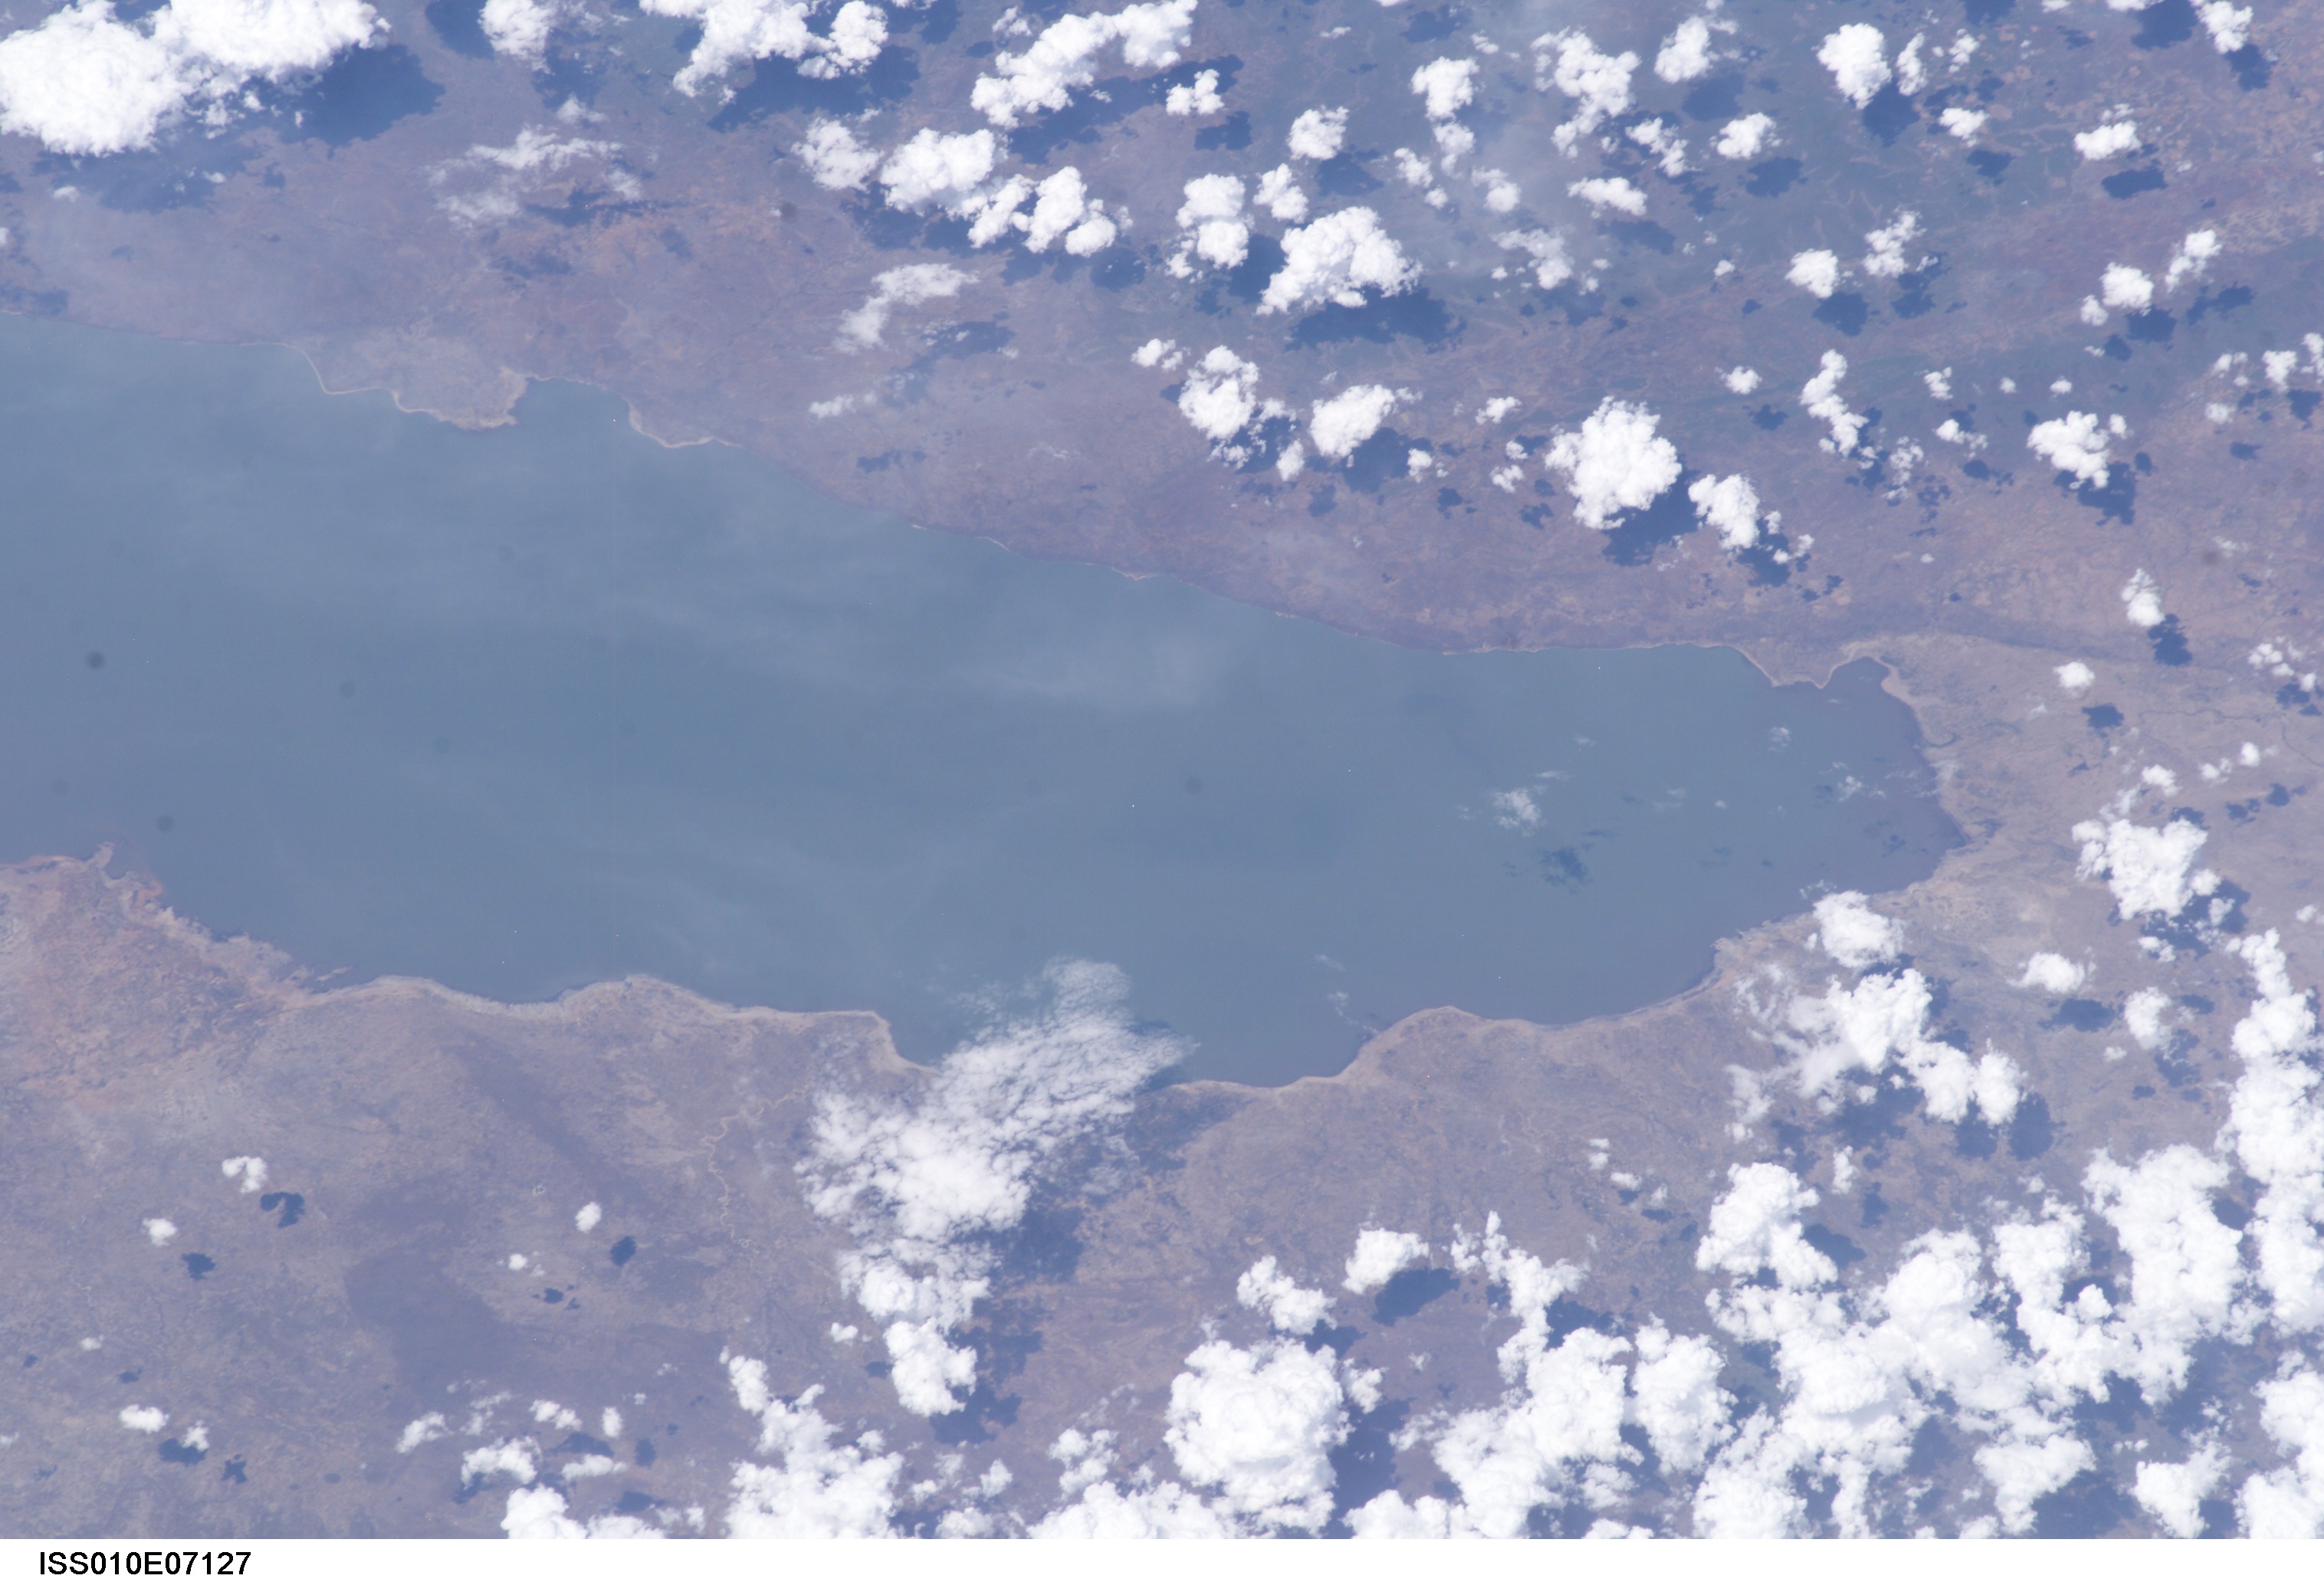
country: TANZANIA
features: LAKE RUKWA, FOR.
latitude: -8.5
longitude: 32.5
